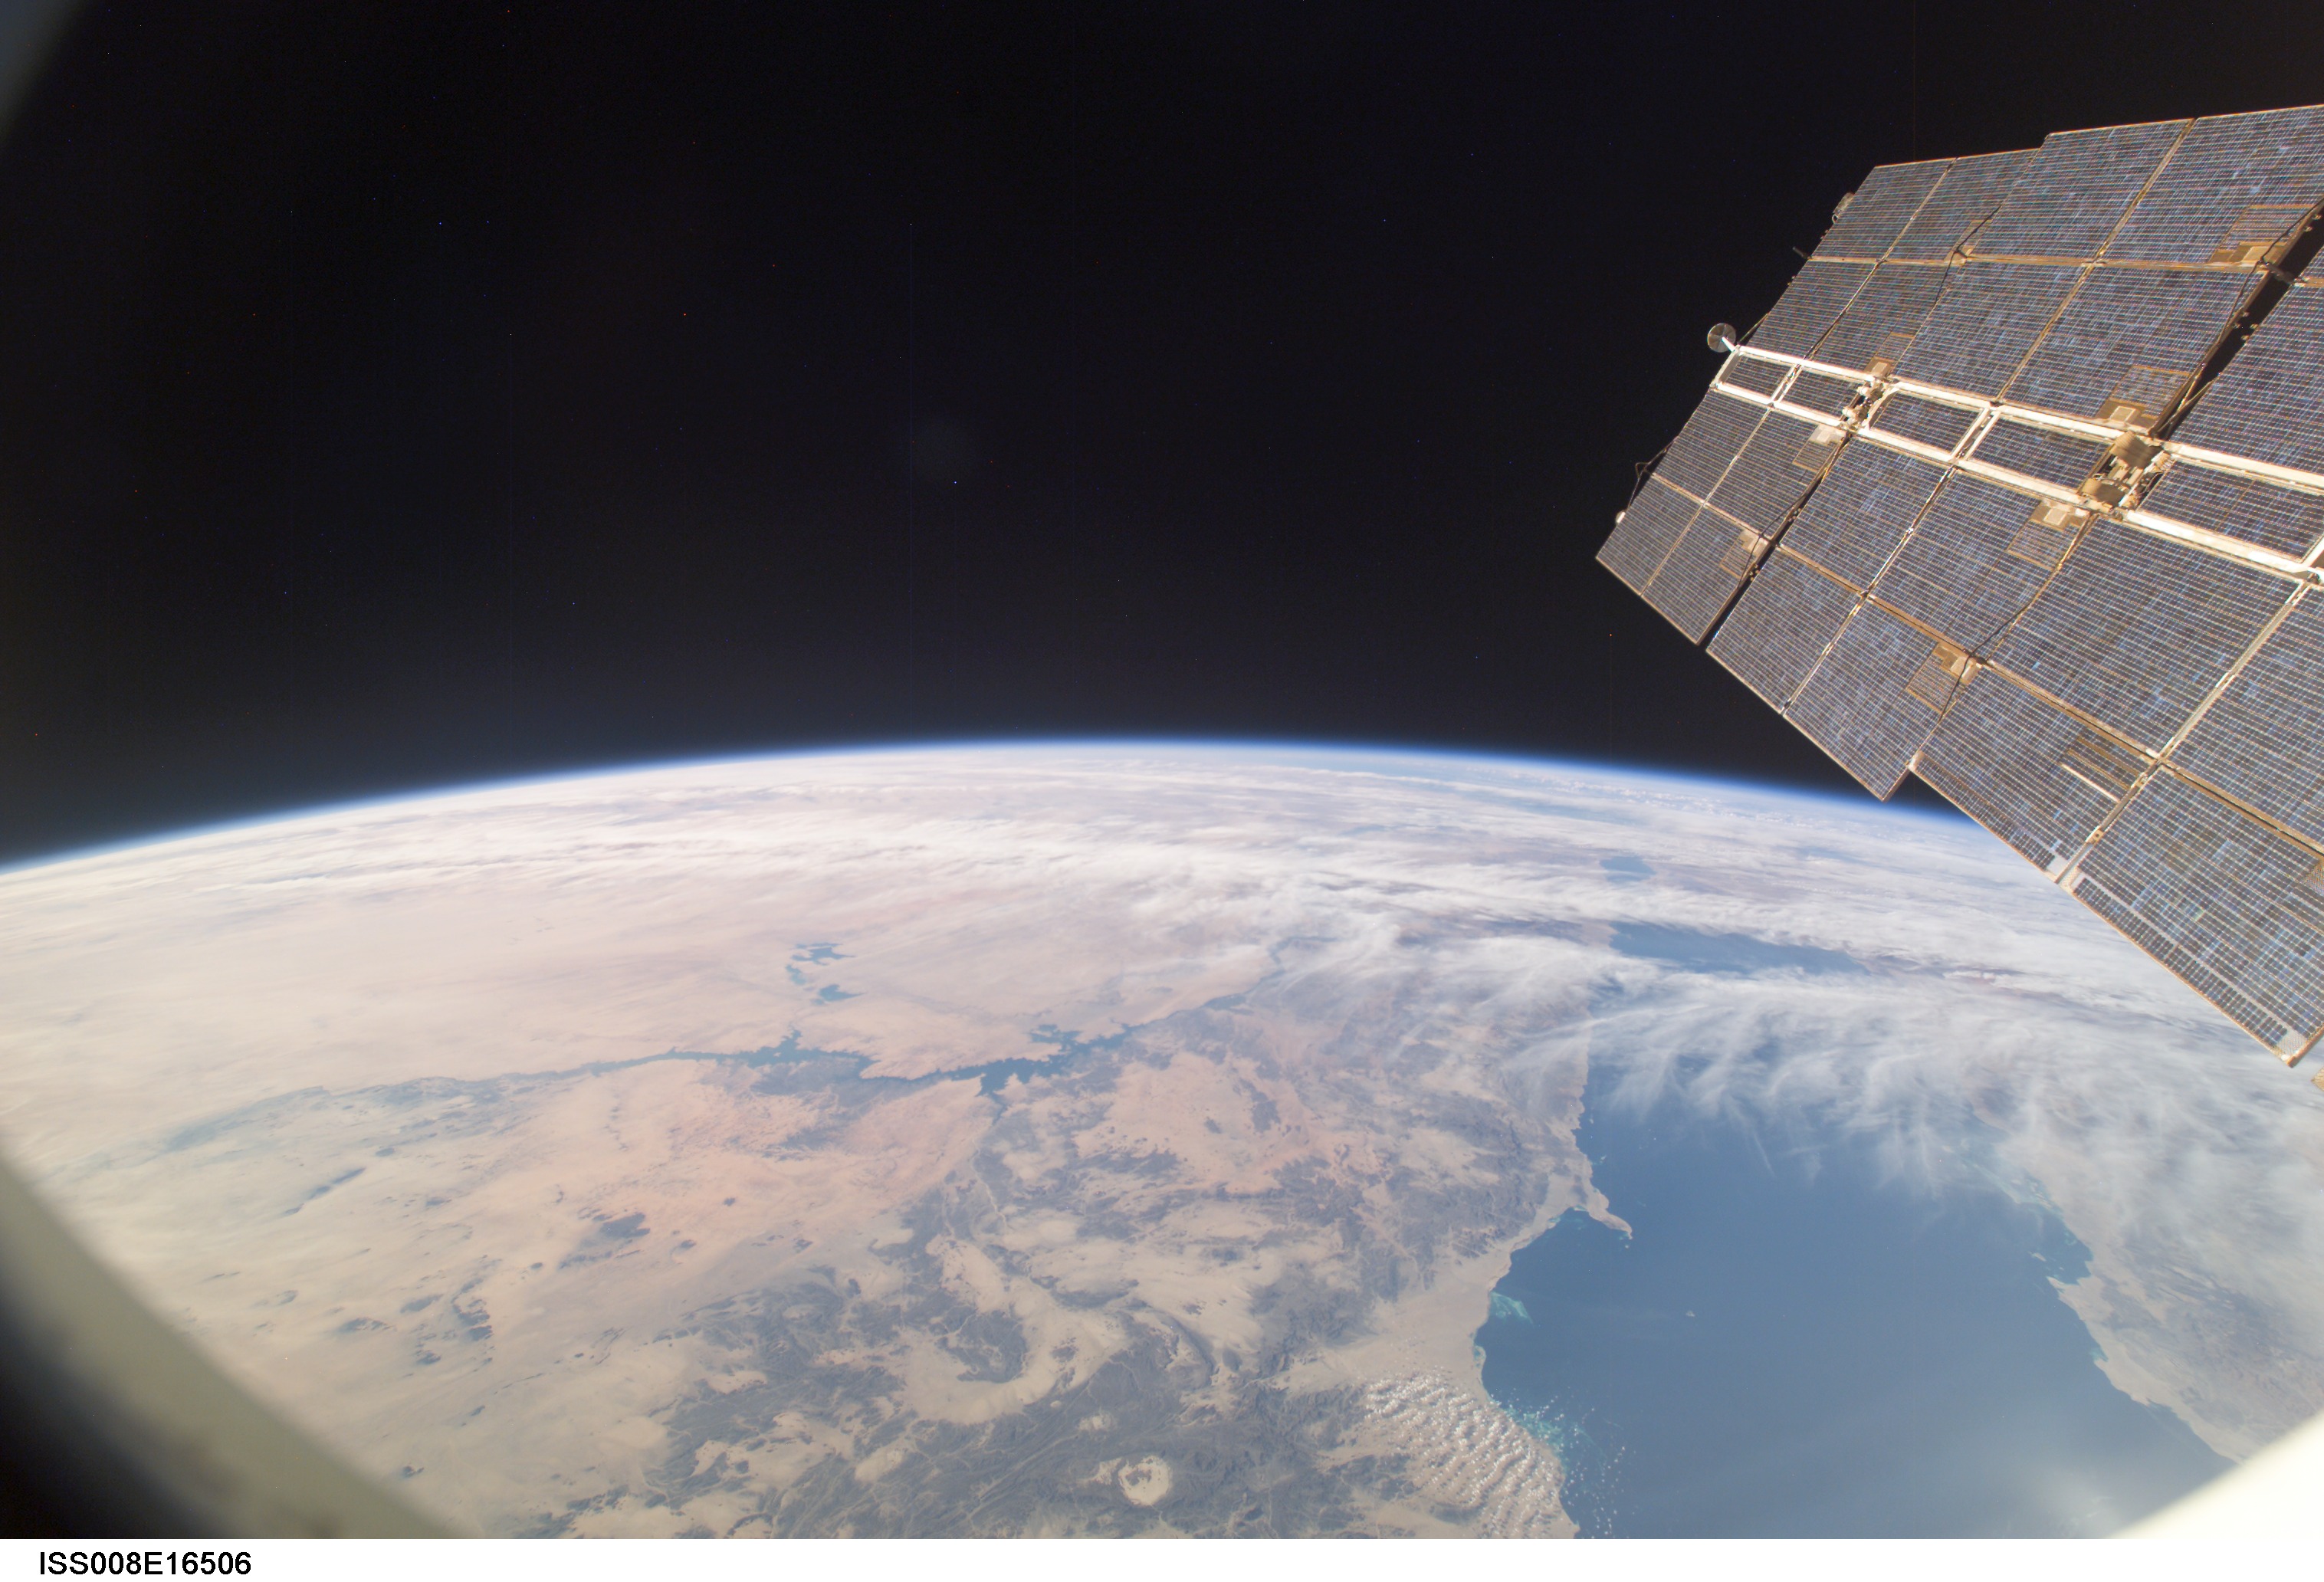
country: EGYPT
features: RED S., NILE R. V., L. NASSER, LIBYAN DES., EASTERN DES., NUBIAN DES.
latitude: 23.5
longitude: 33.5
